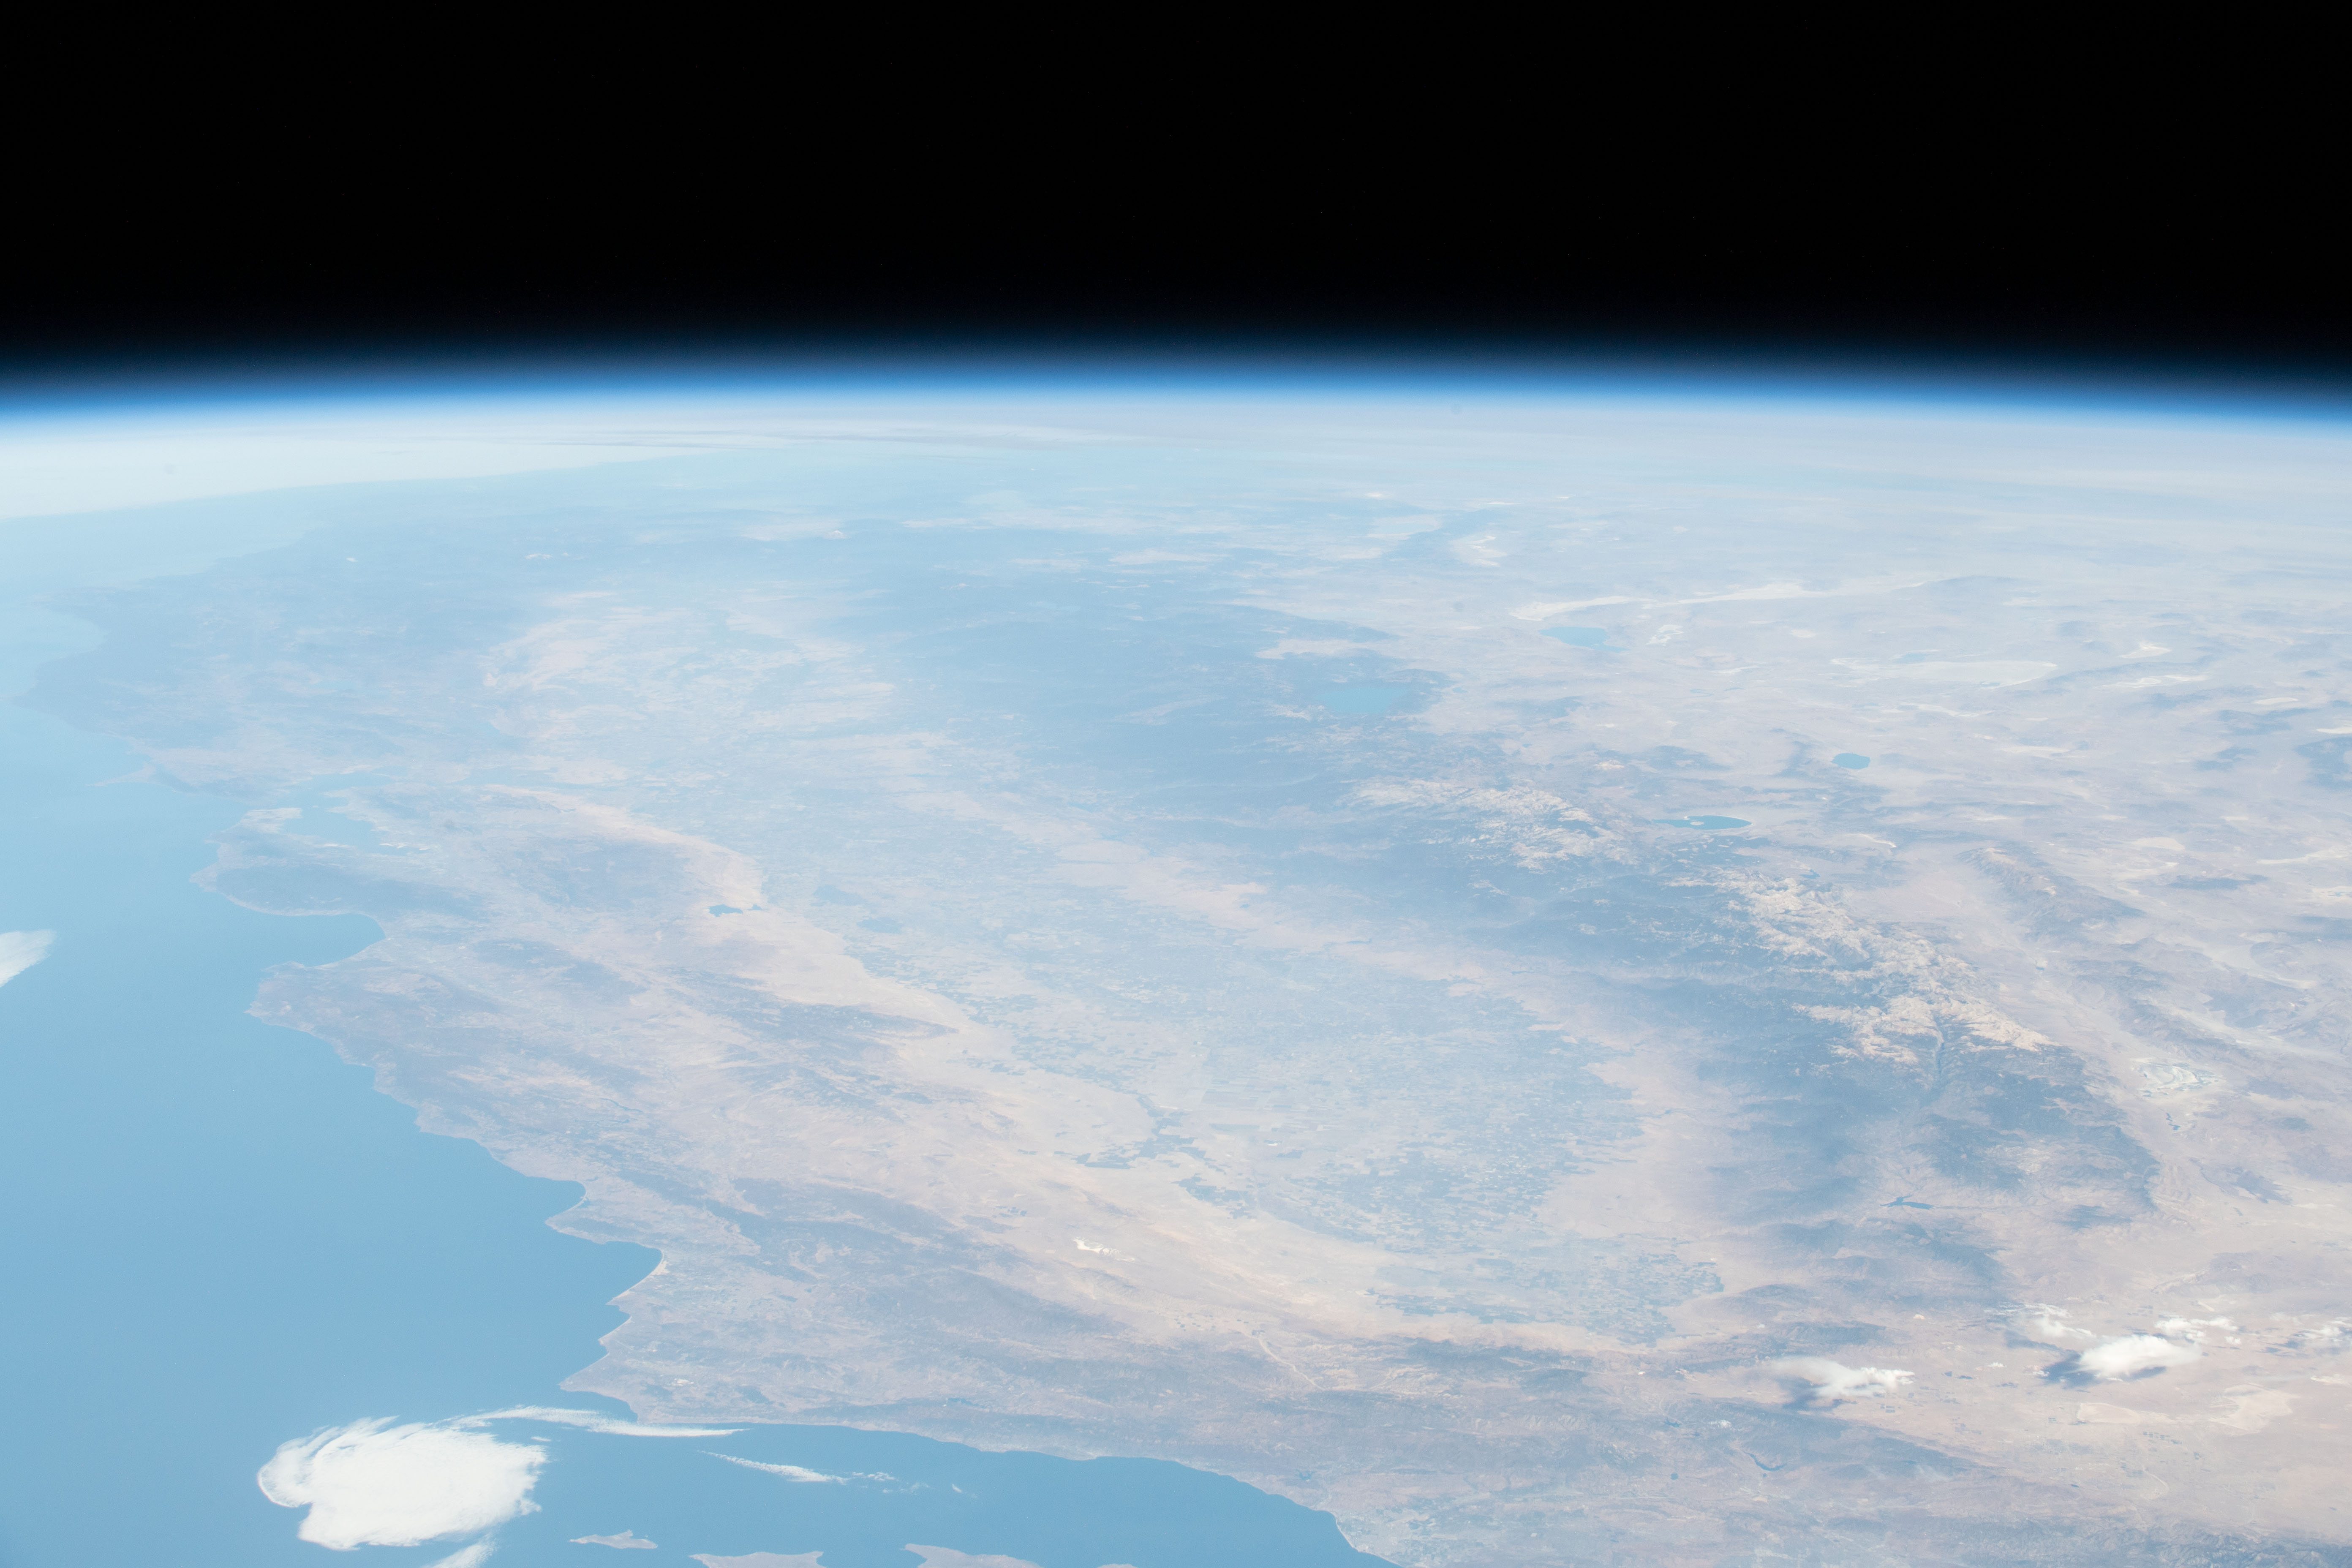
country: USA-CALIFORNIA
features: CALIFORNIA, SIERRA NEVADA
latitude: 37.4
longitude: -120.0
